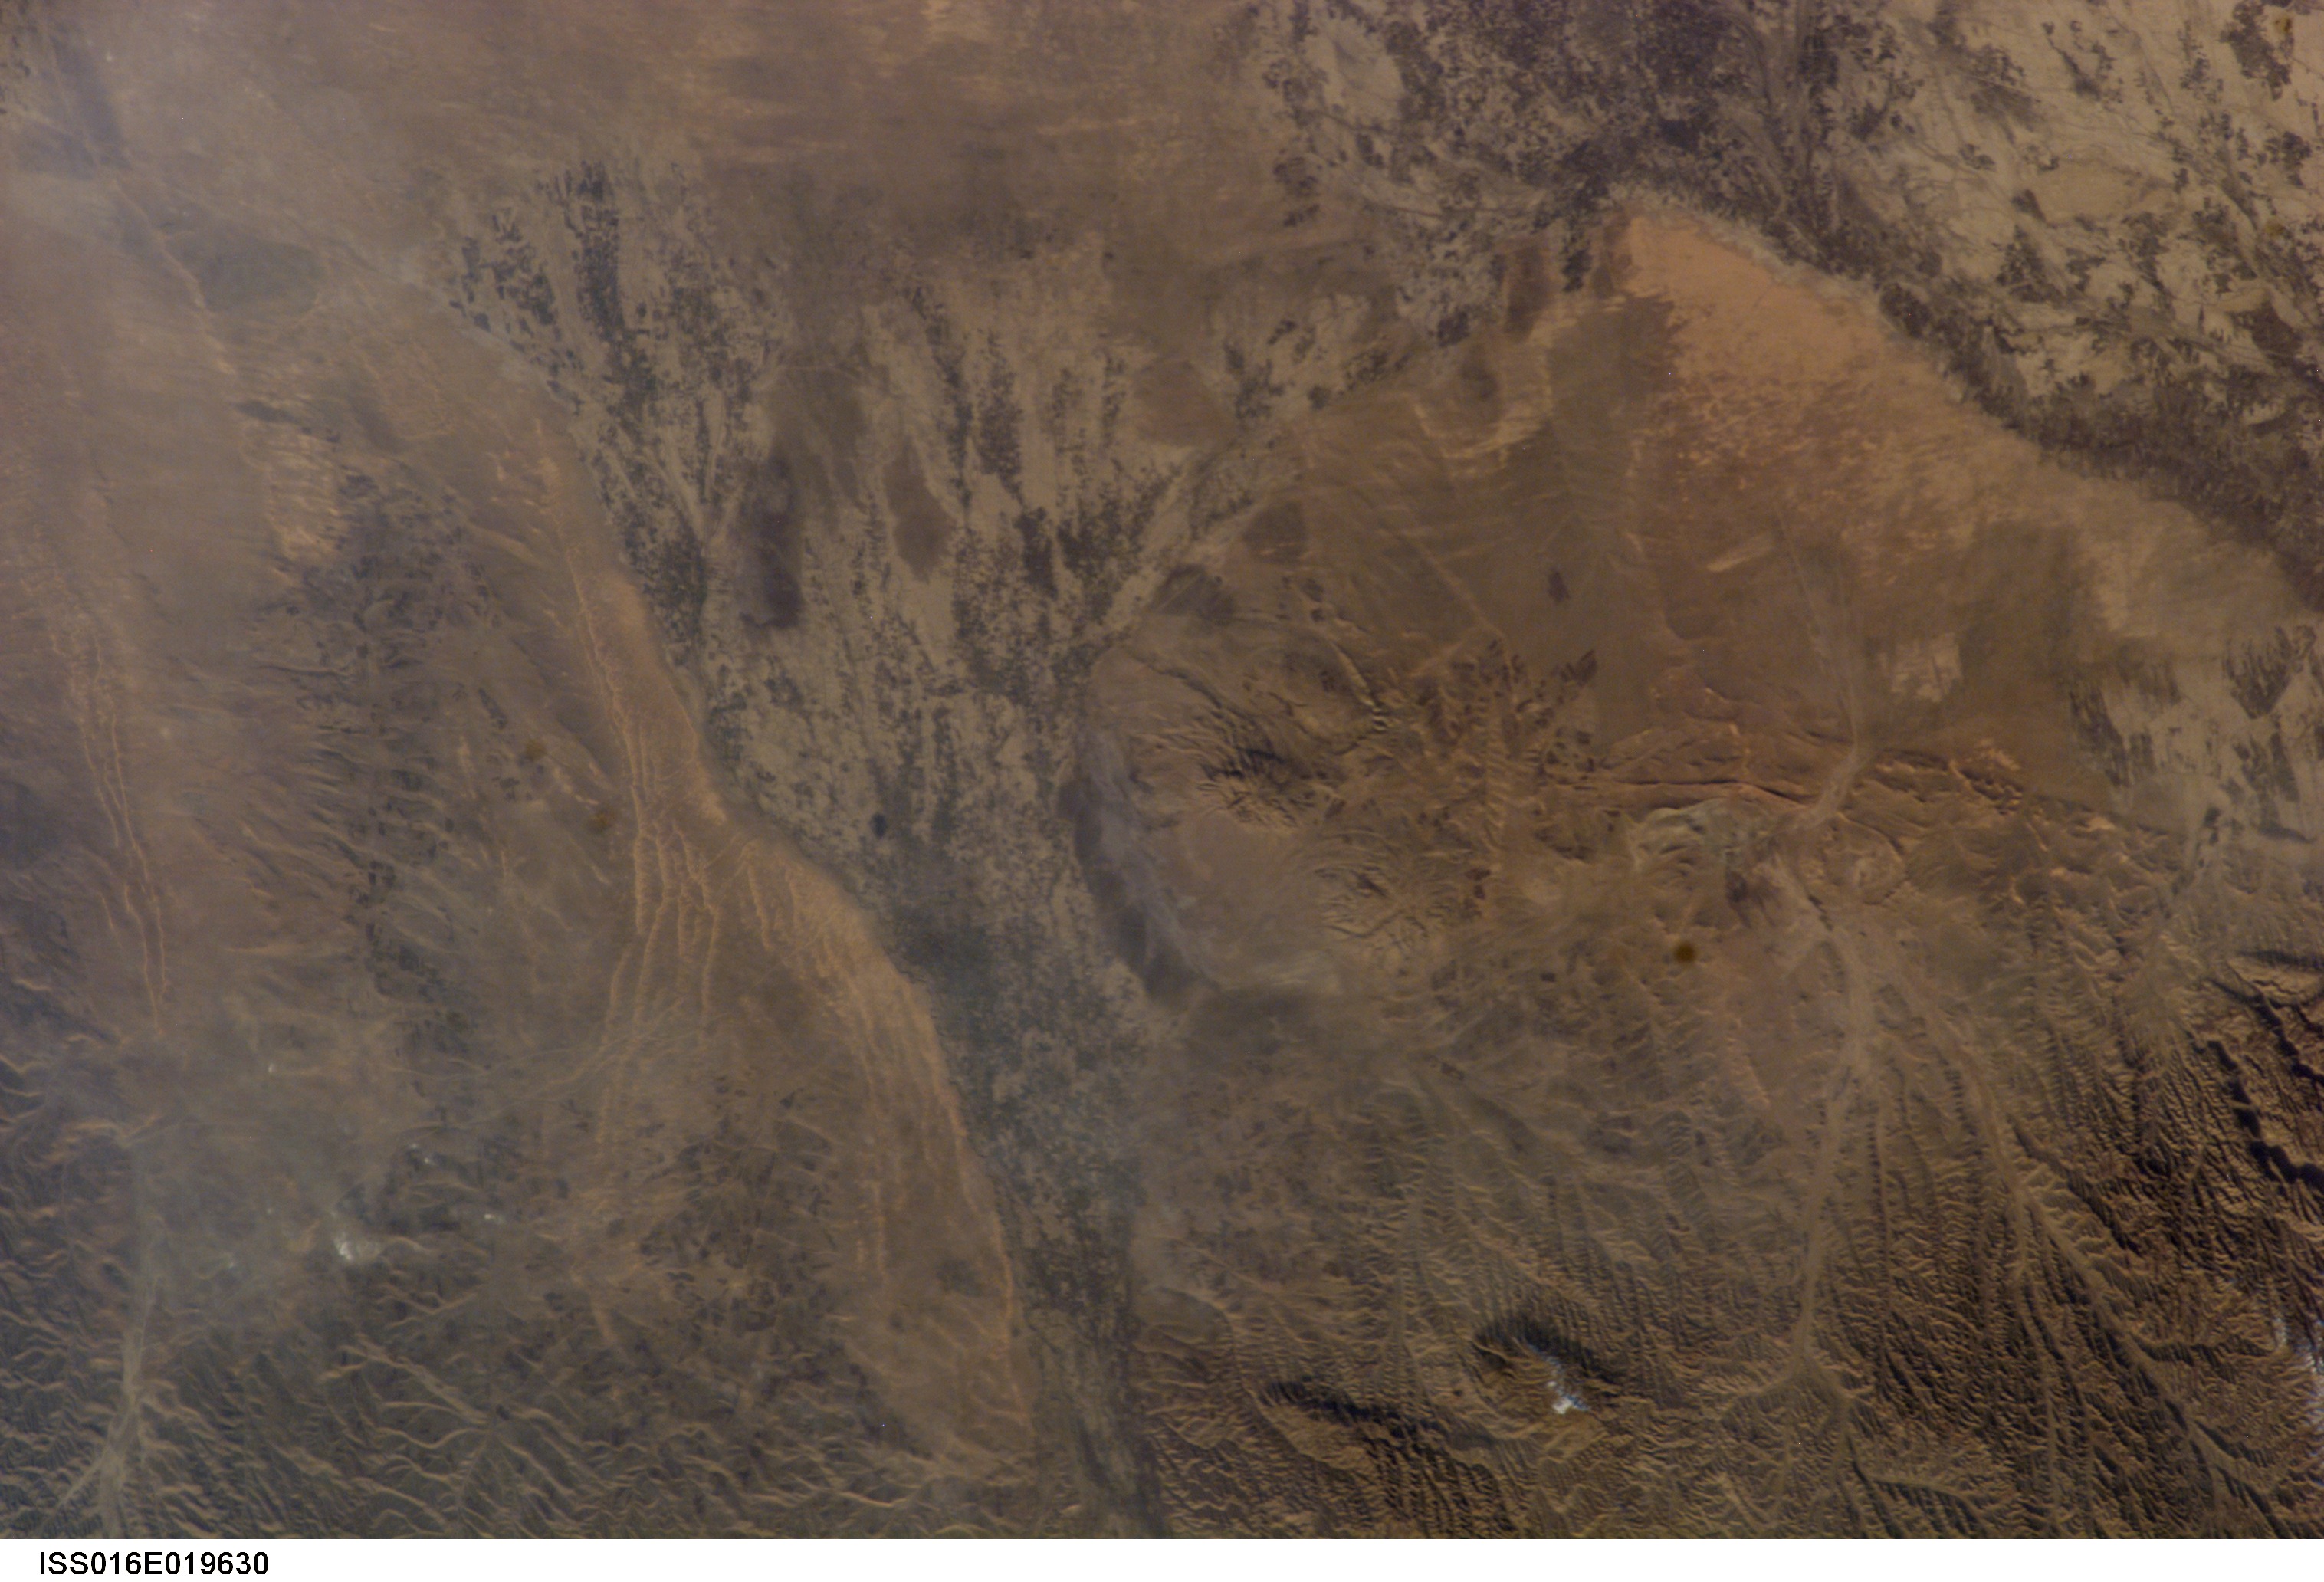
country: AFGHANISTAN
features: SHEBERGHAN, YANGI AREGH
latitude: 36.7
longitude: 65.9
